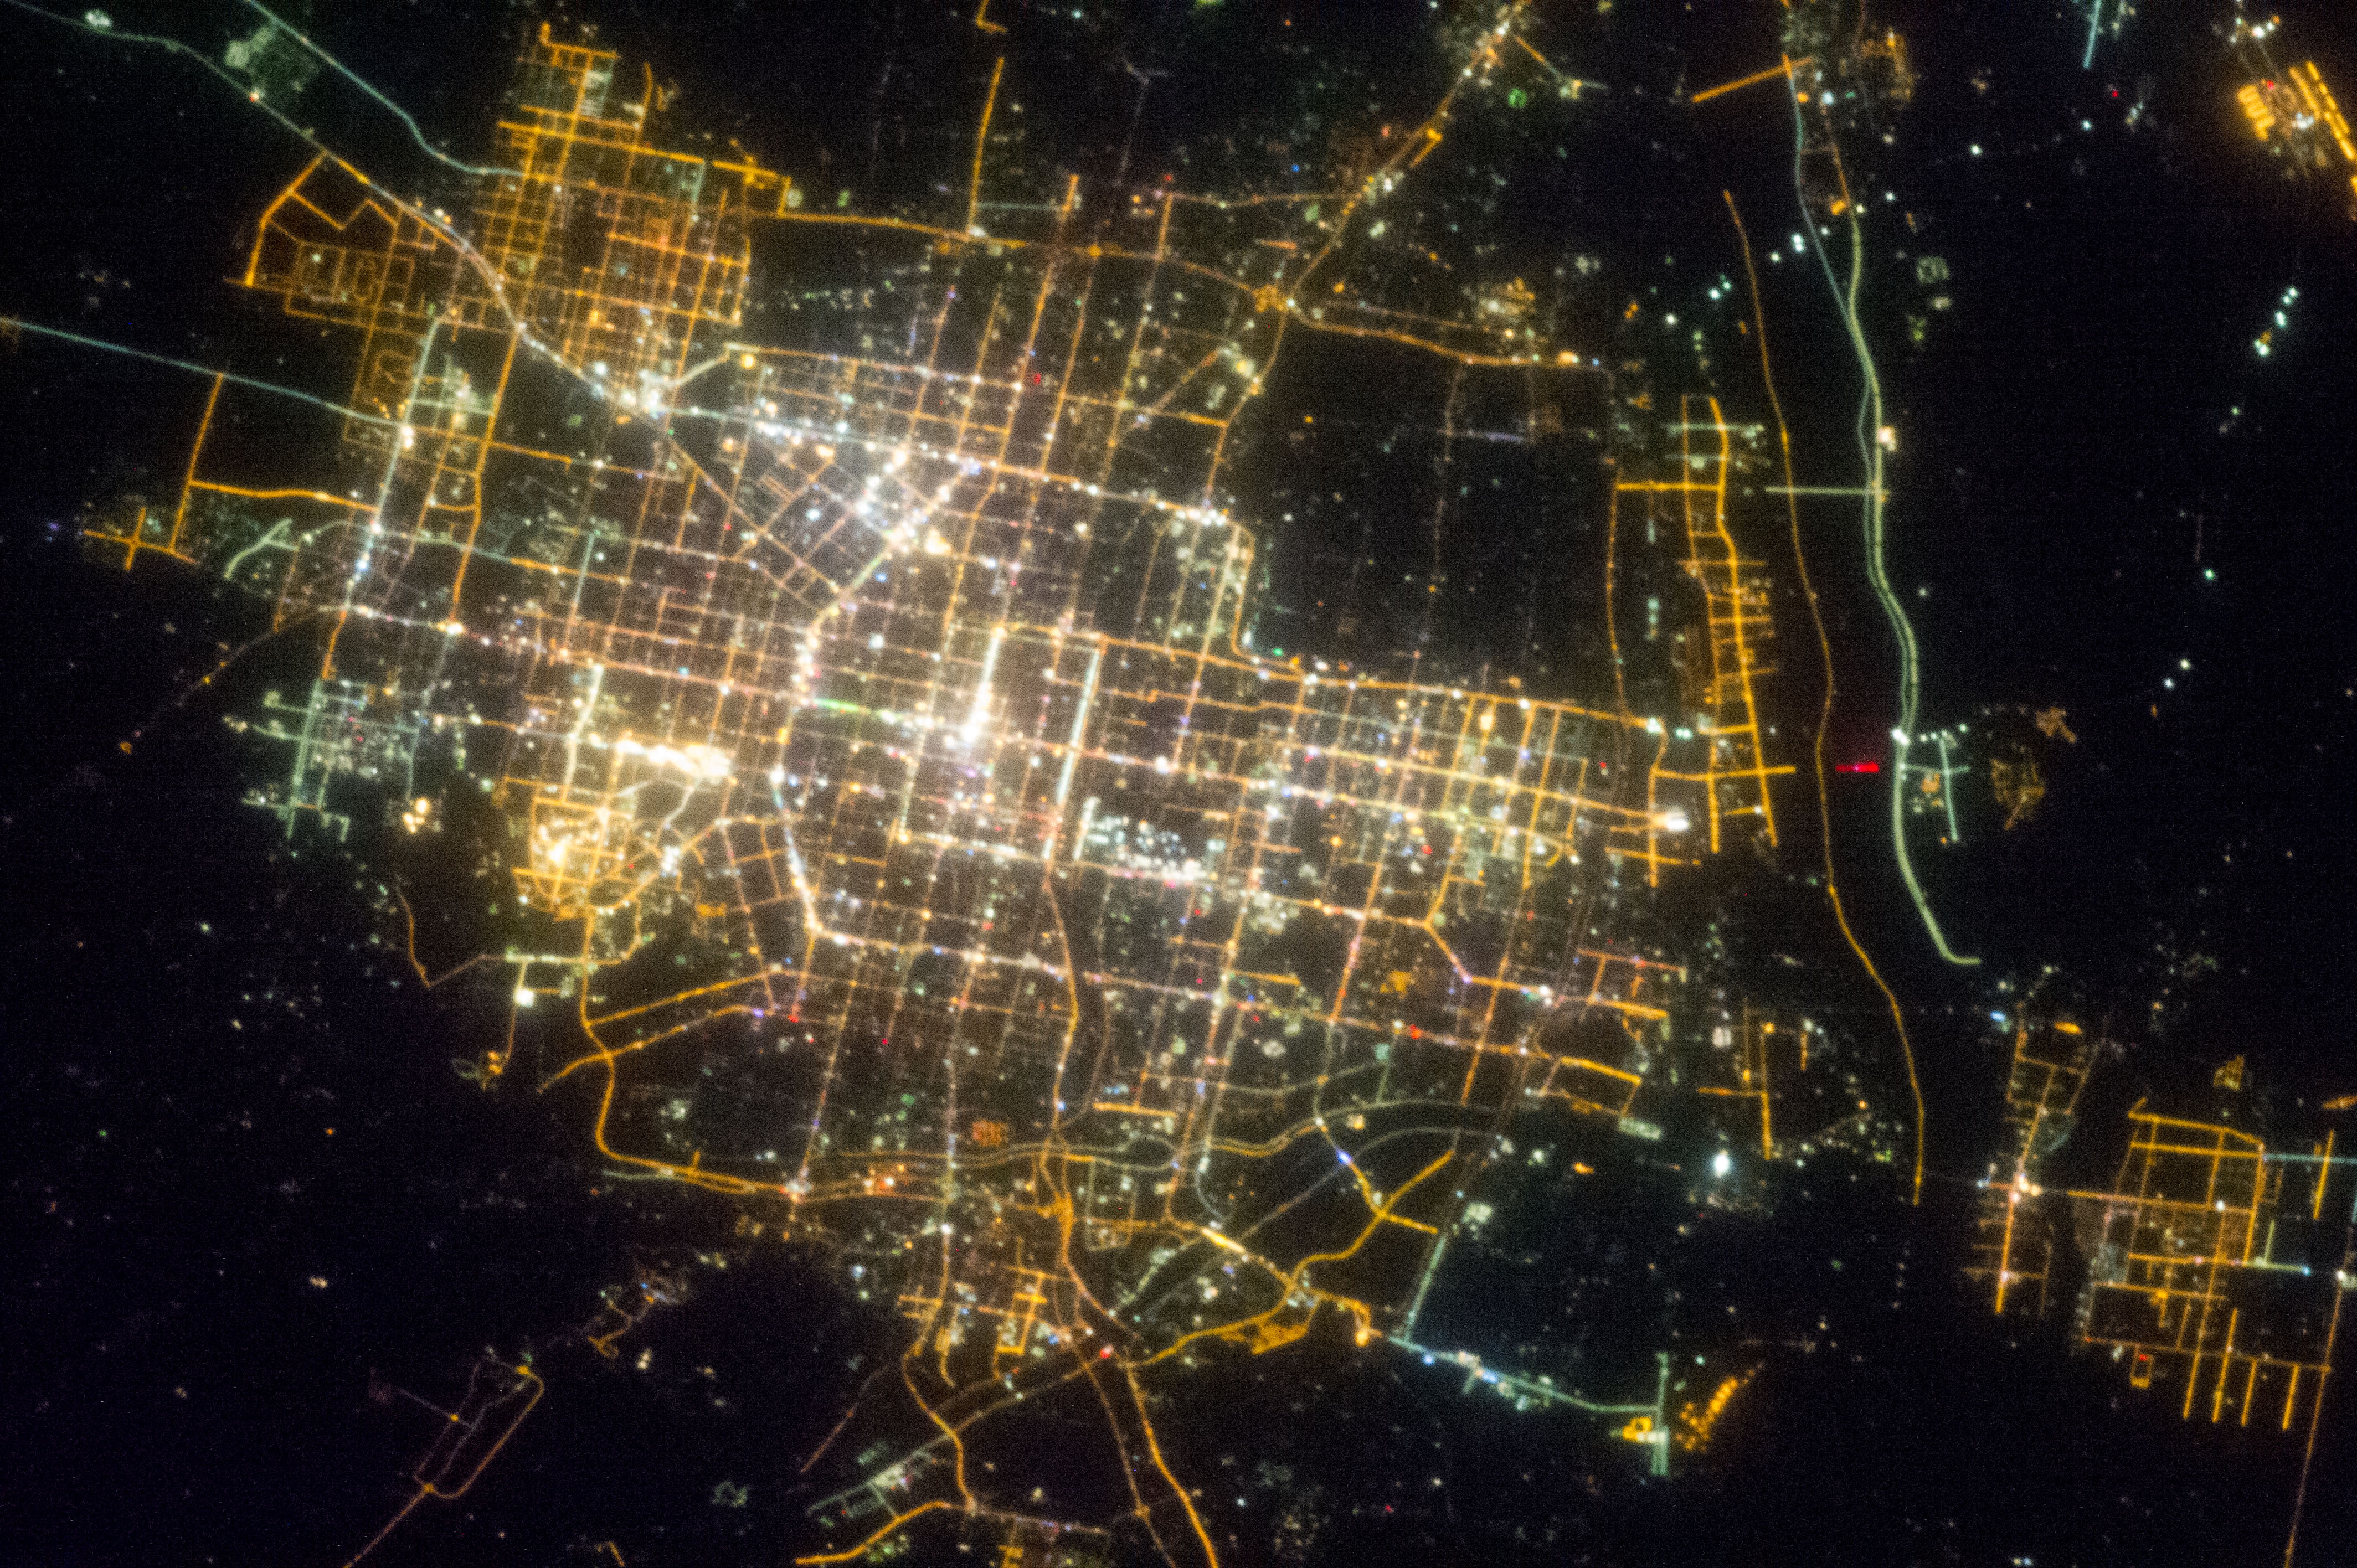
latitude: 34.3
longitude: 108.9
